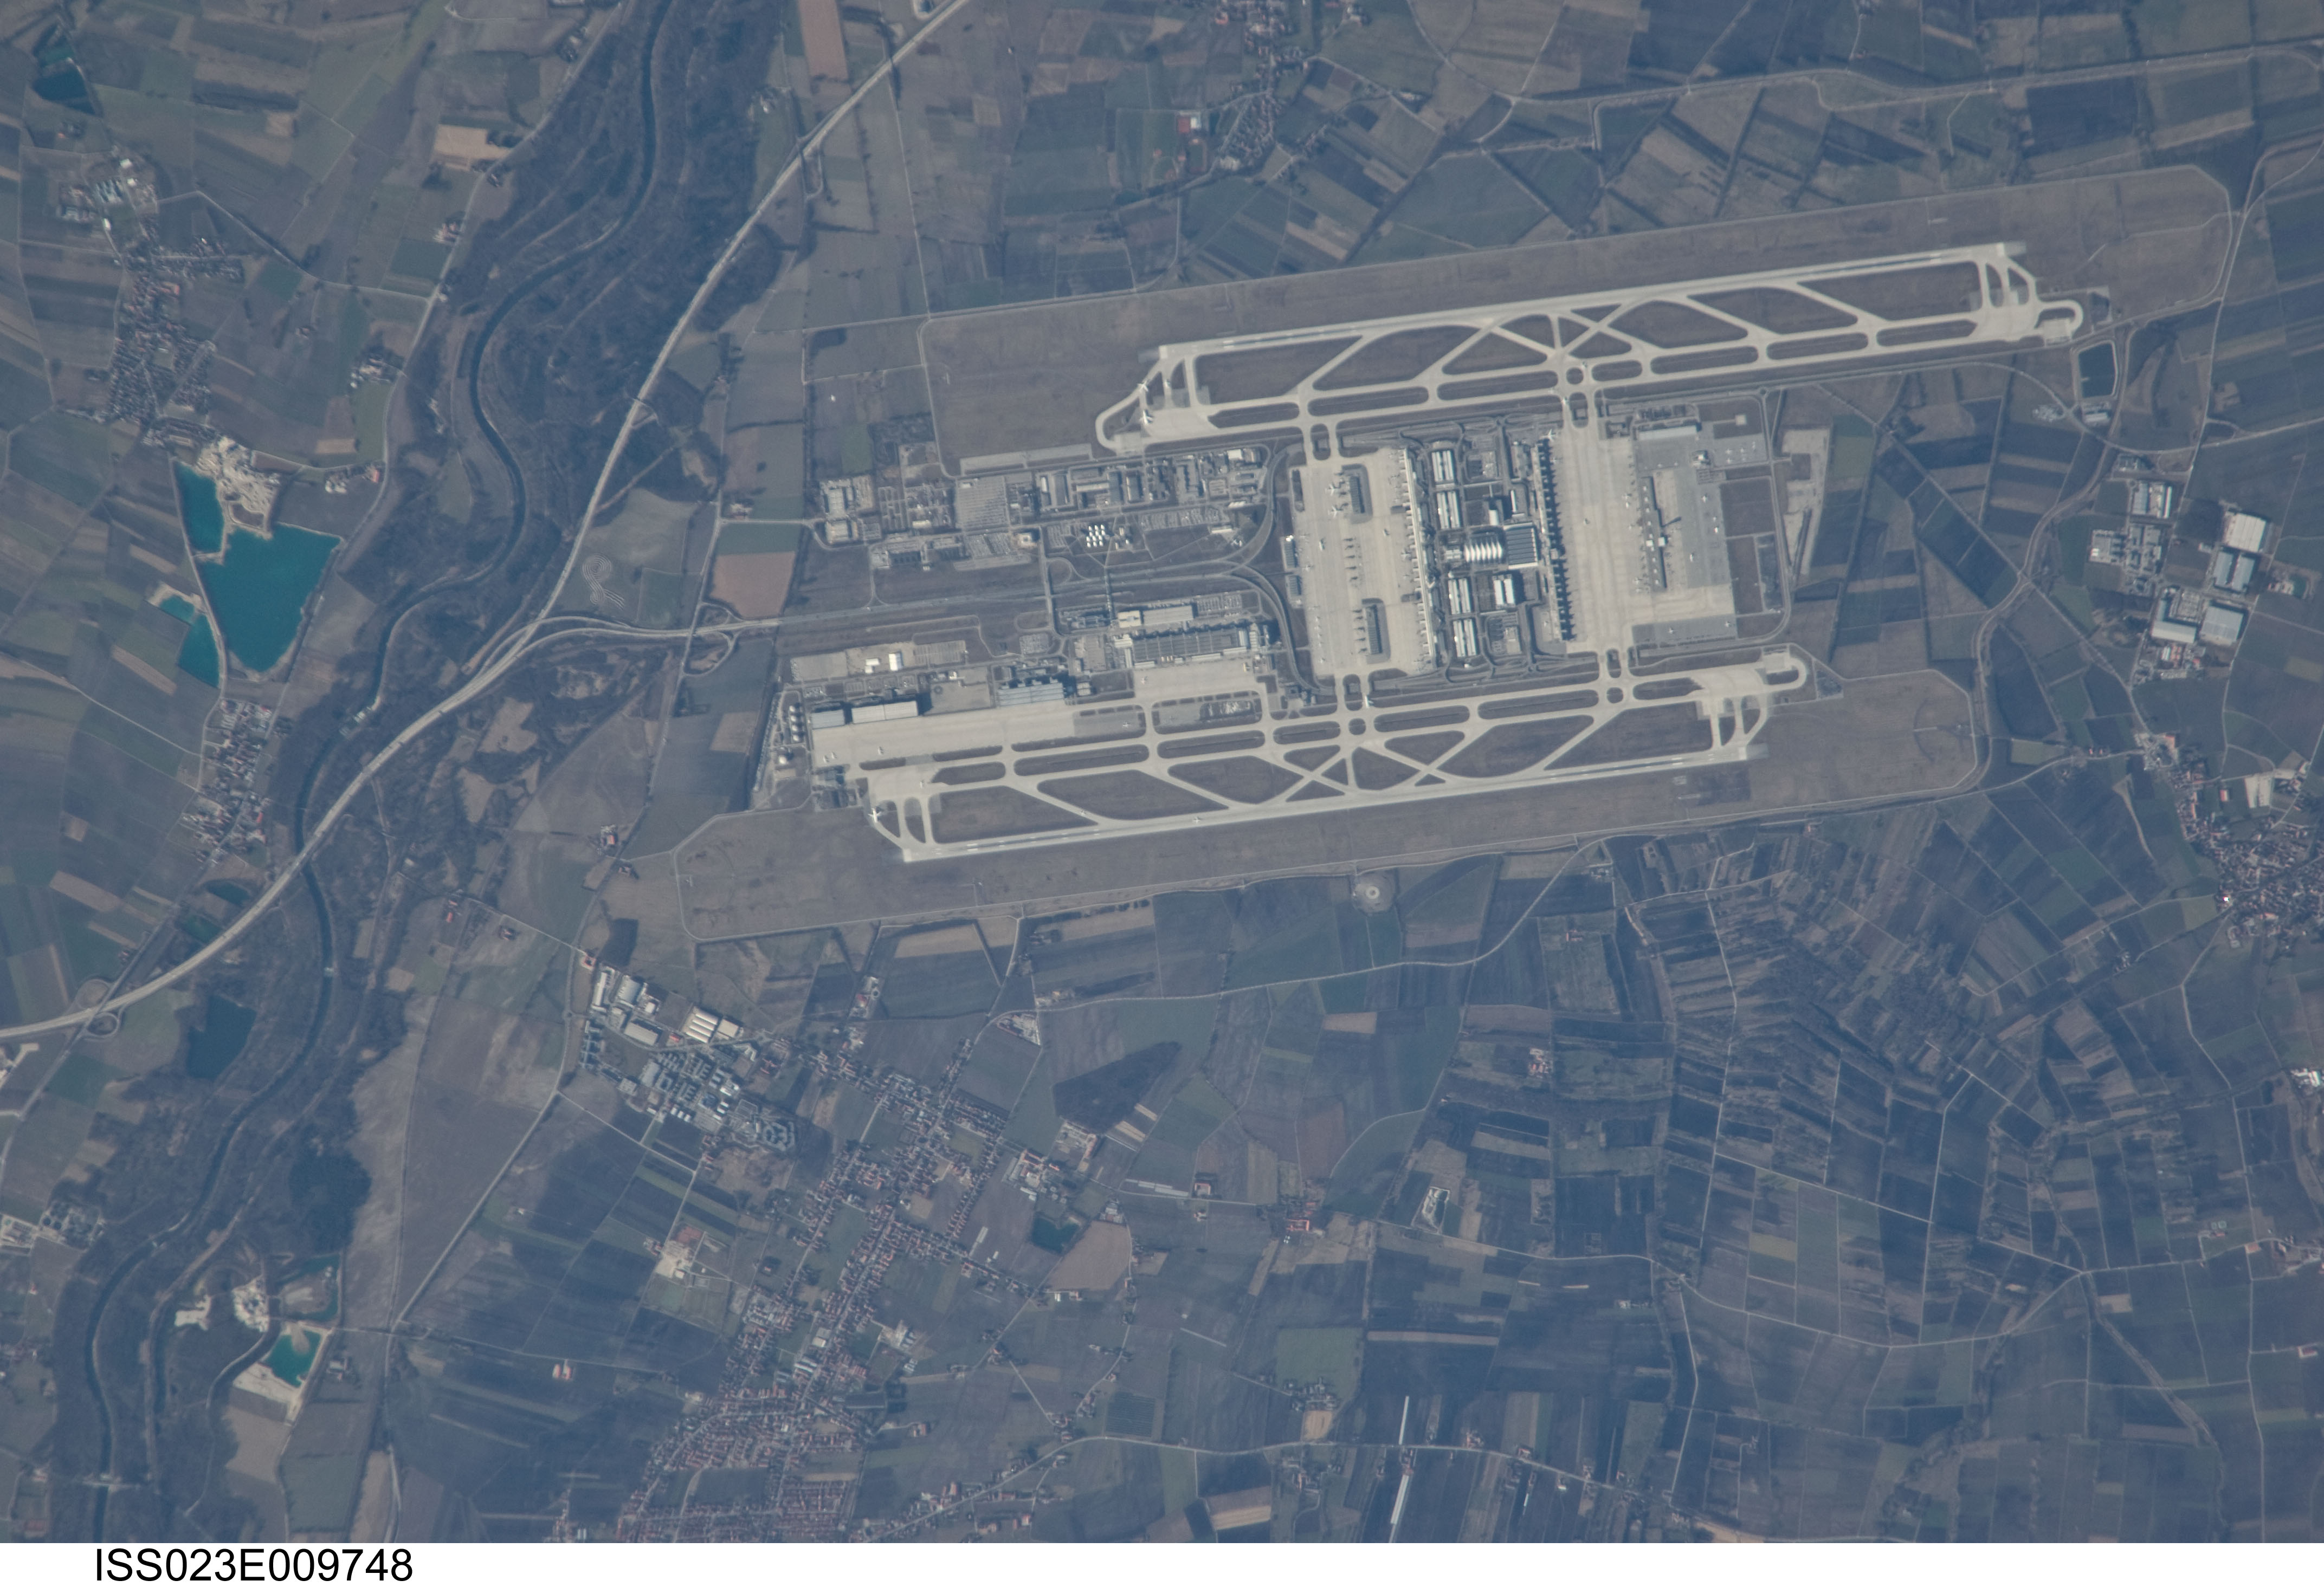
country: GERMANY
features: MUNICH AIRPORT, ISAR R., AGR.
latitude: 48.3
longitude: 11.8
